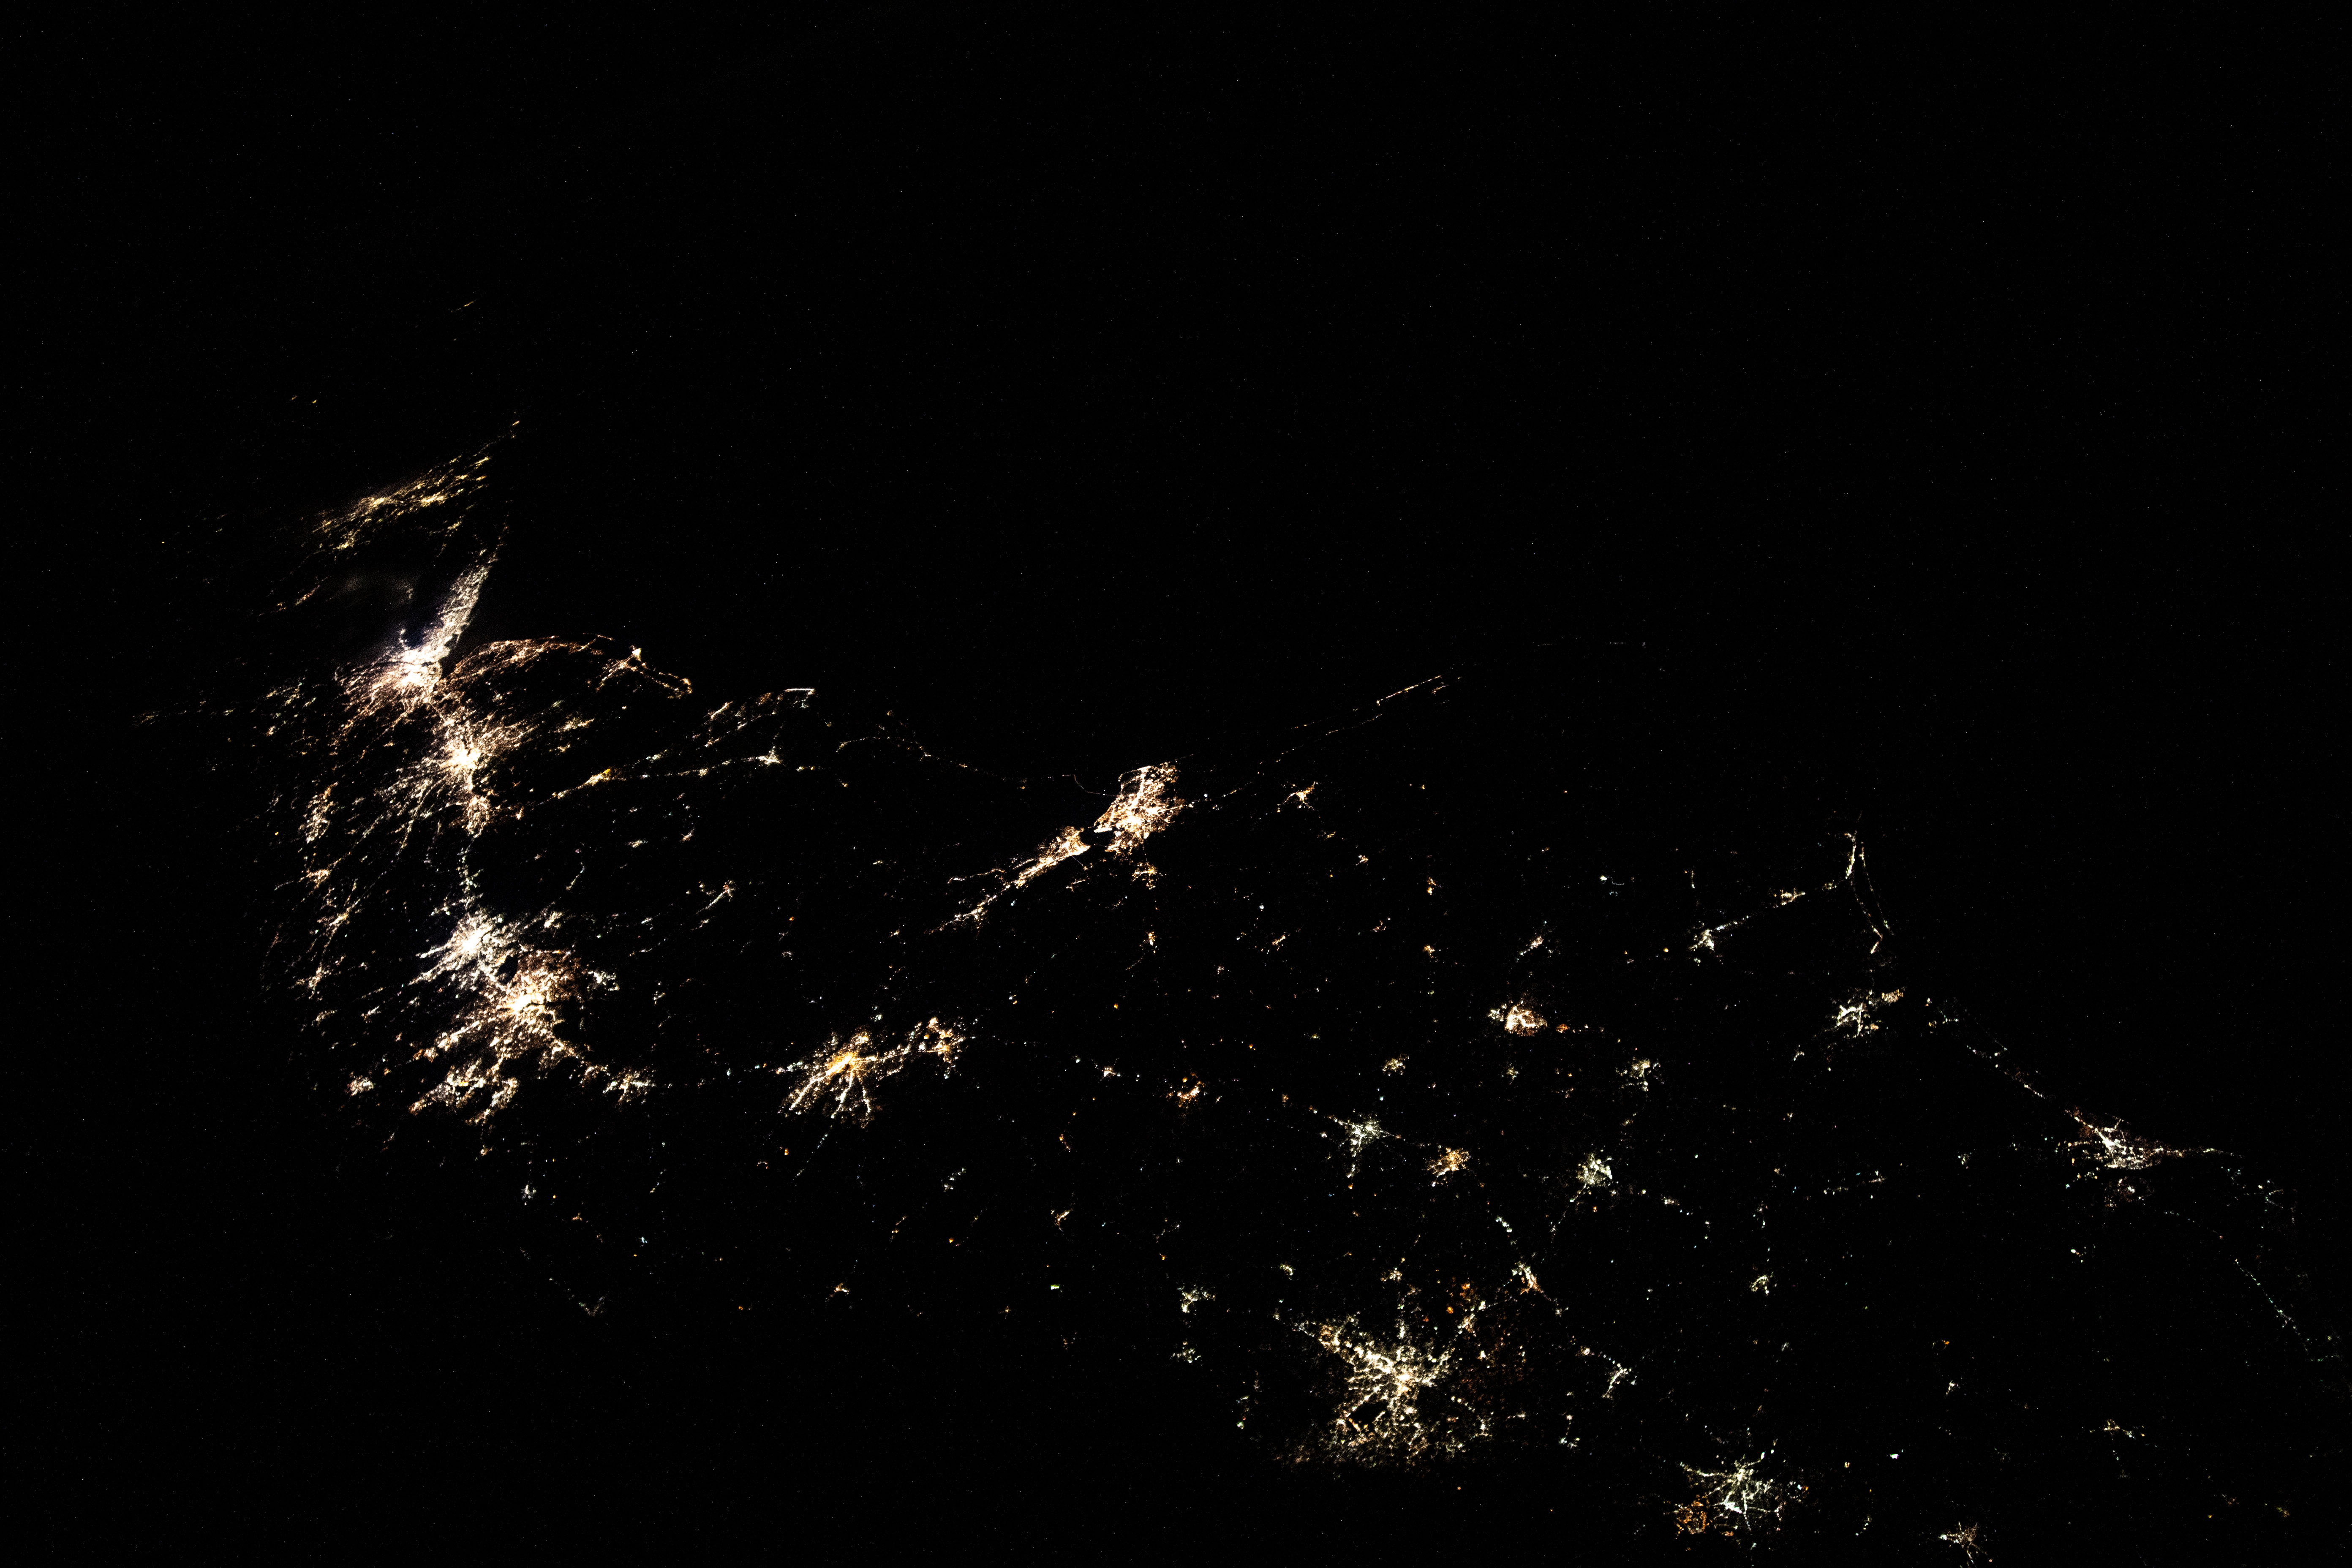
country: USA-VIRGINIA
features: FORT BRAGG, RALEIGH, DISTRICT OF COLUMBIA, BALTIMORE, PHILADELPHIA, NEW YORK CITY
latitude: 36.5
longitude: -76.0
